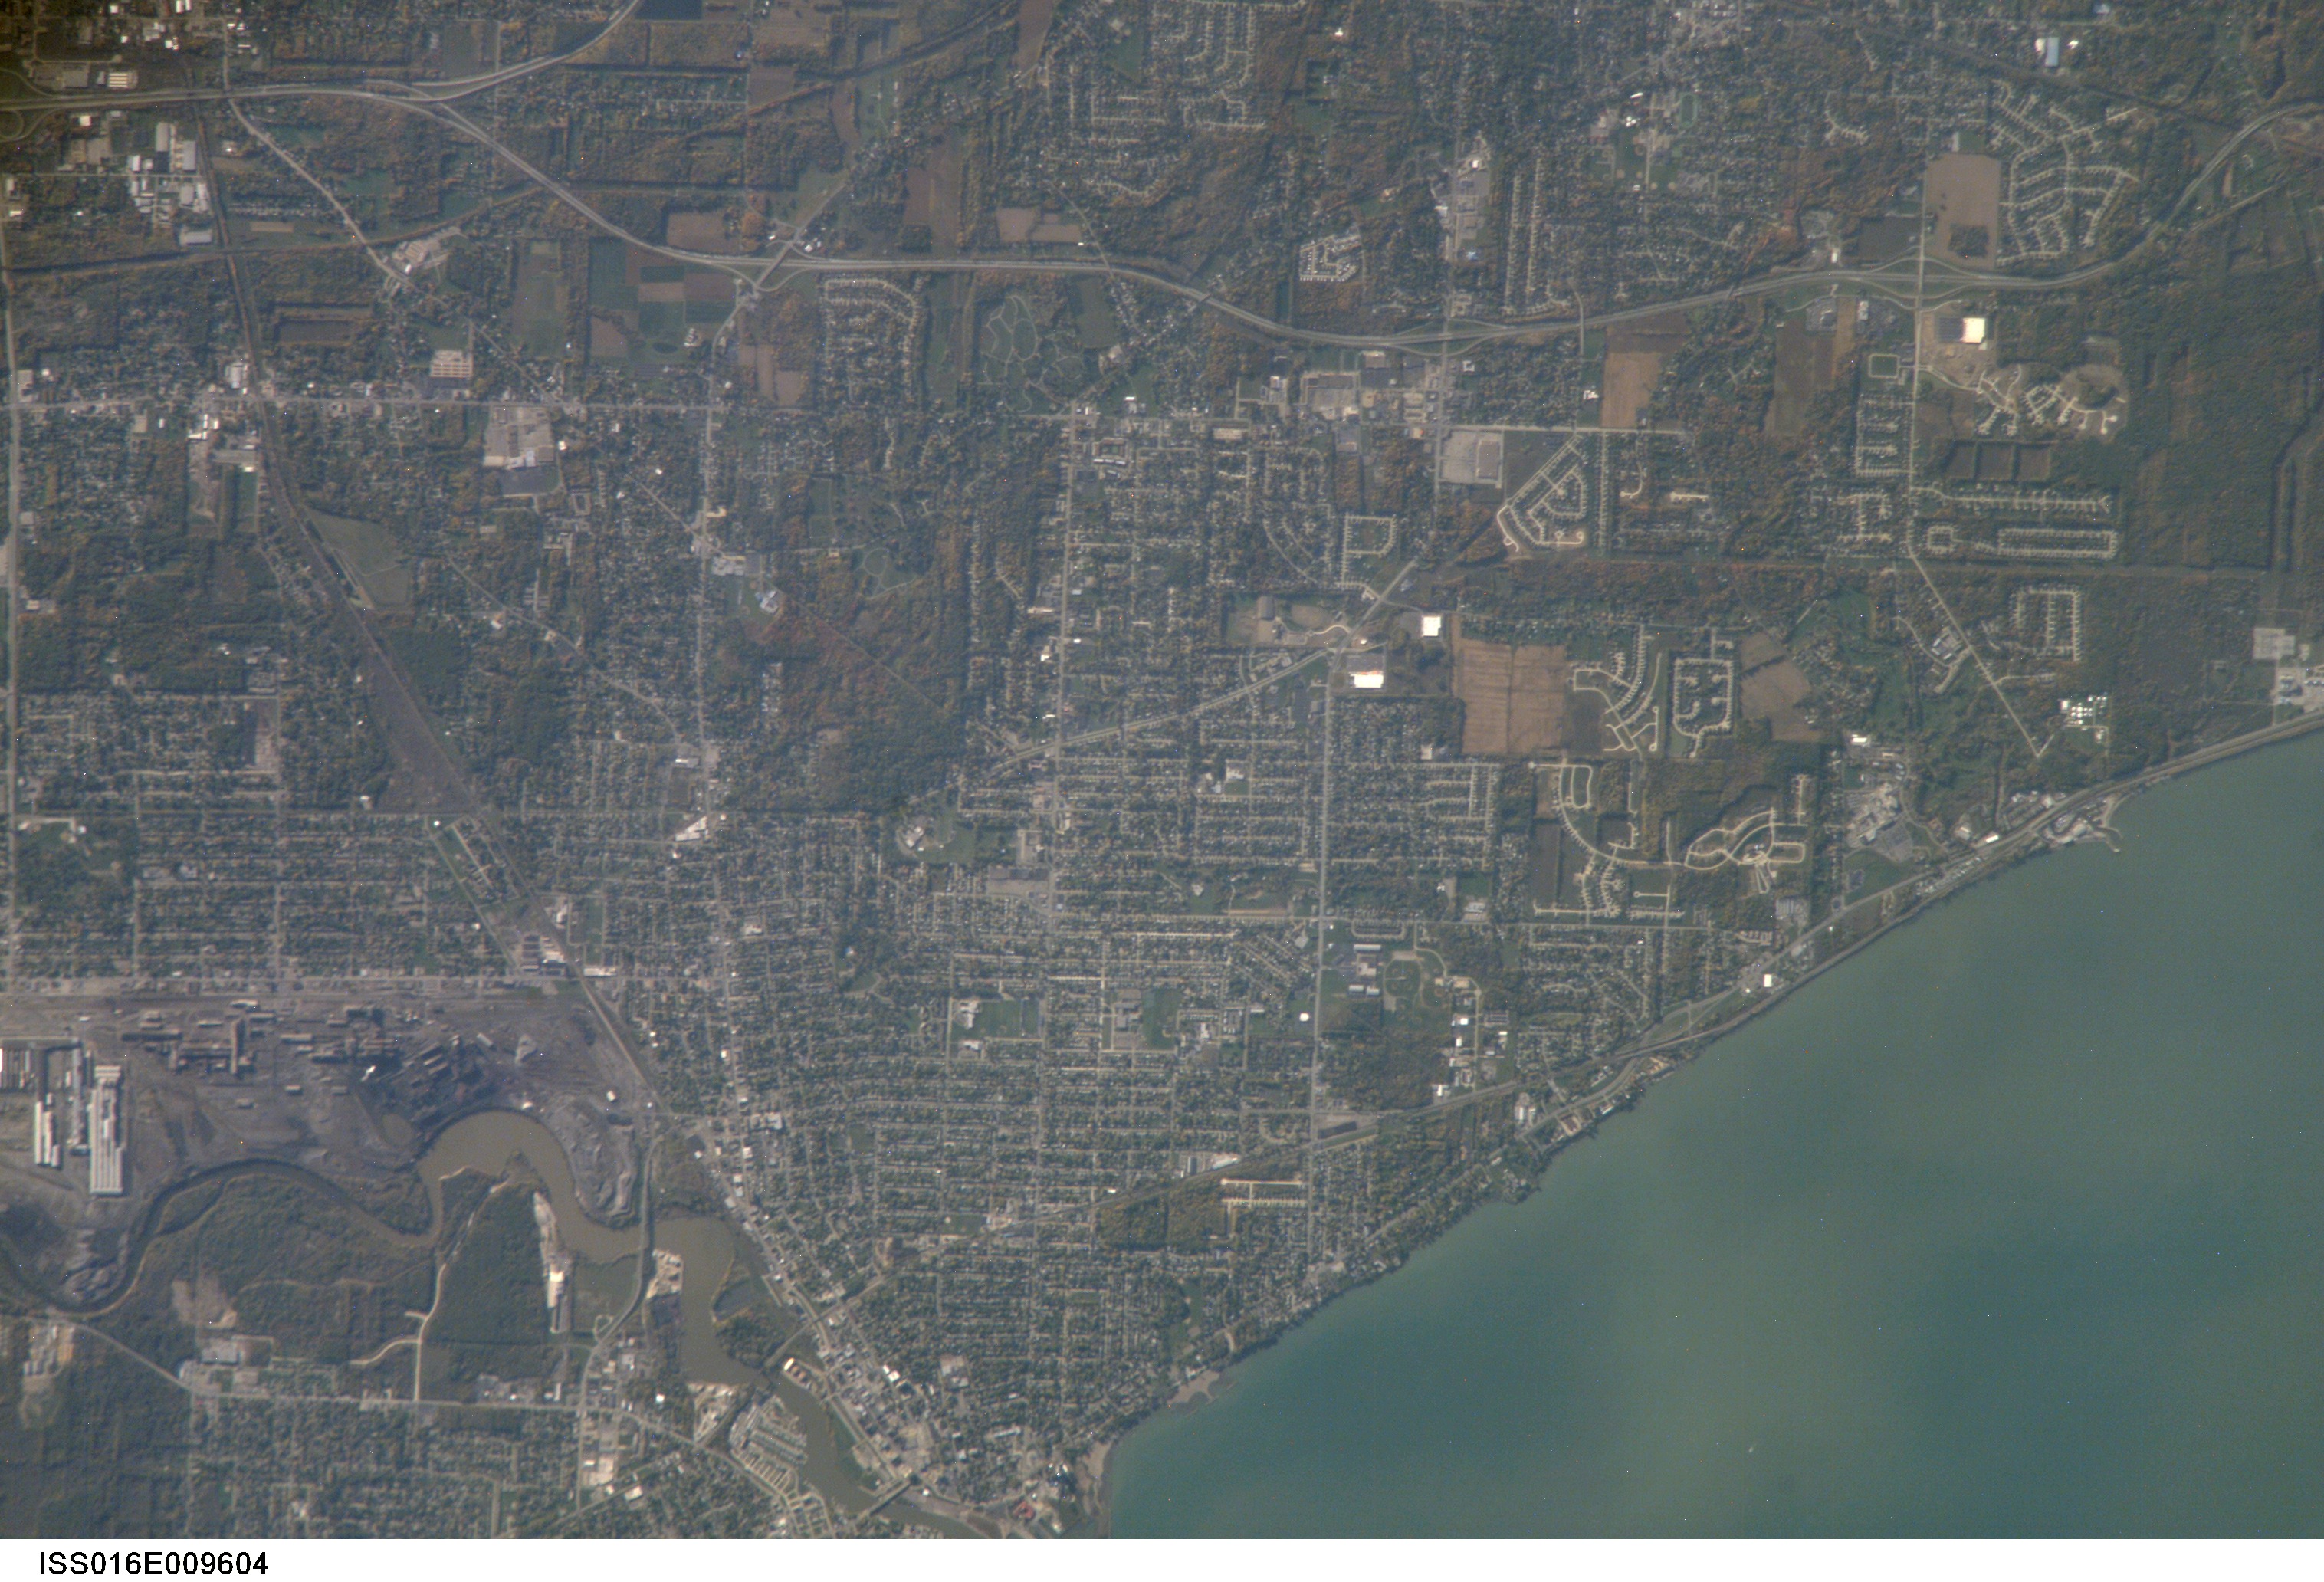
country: USA-OHIO
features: LORAIN, BLACK RIVER, LAKE ERIE
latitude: 41.4
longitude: -82.2
